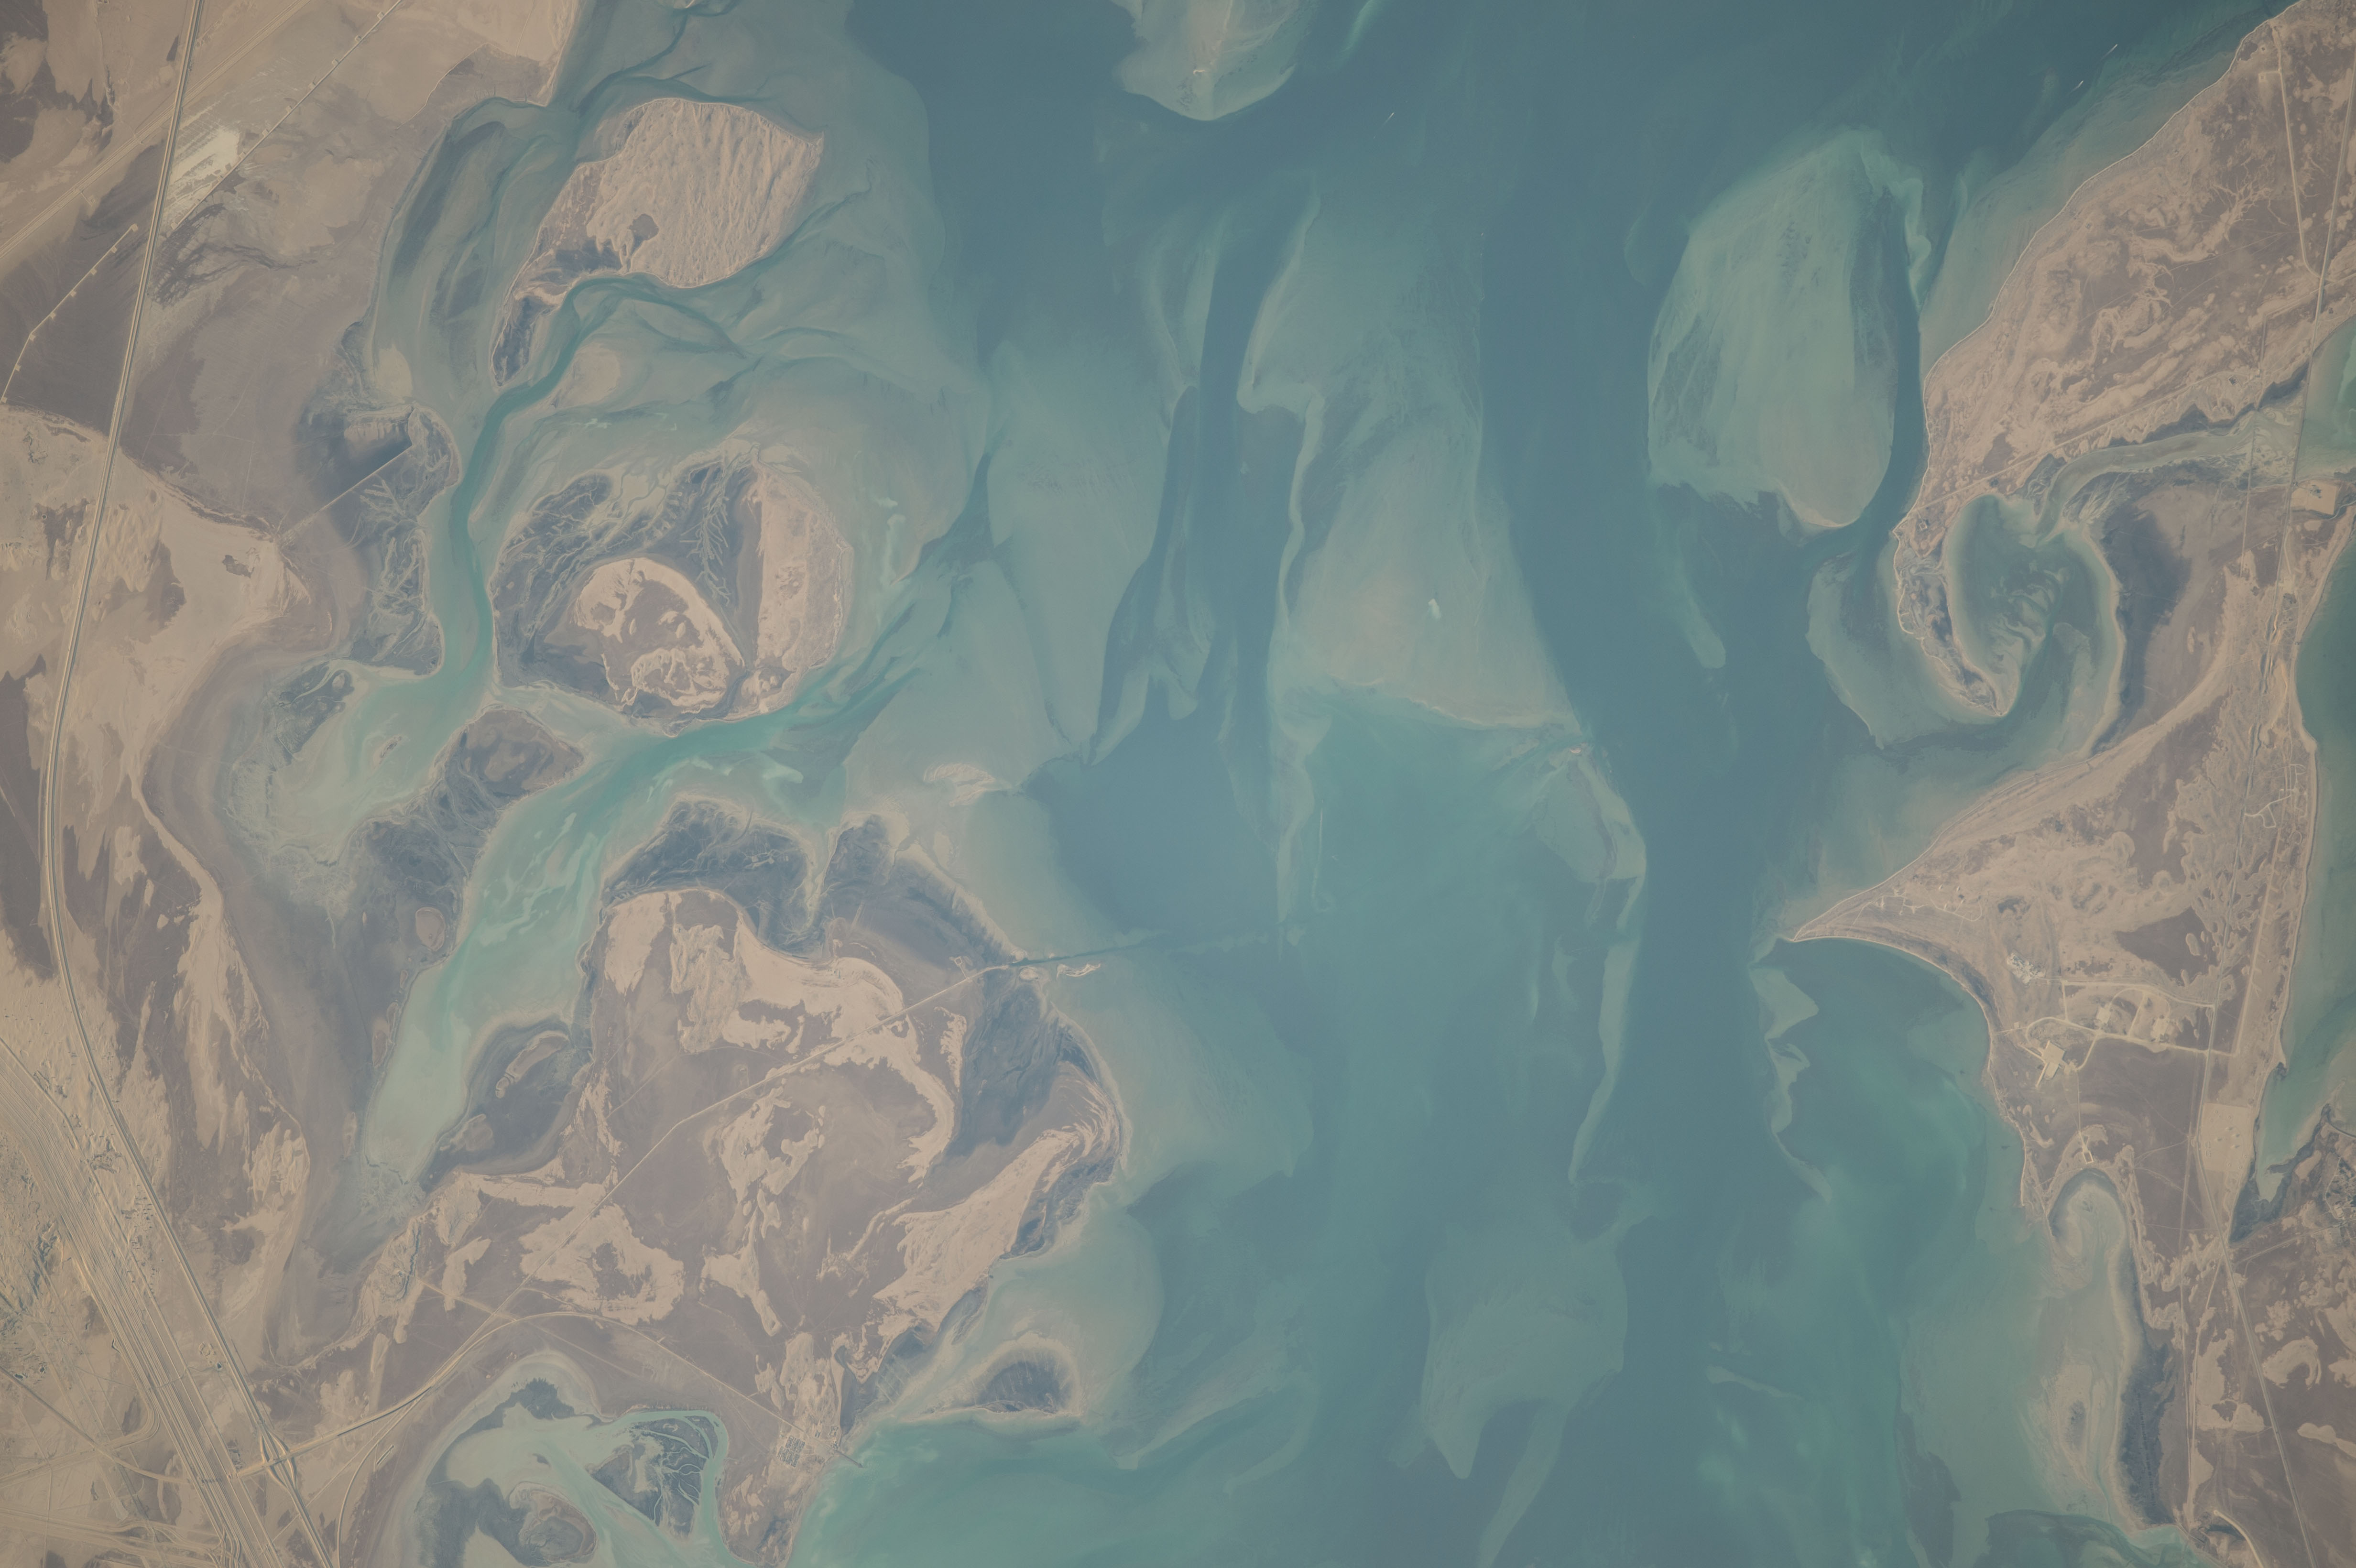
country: SAUDI ARABIA
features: AL JUBAIL SAUDI ARABIA,ABU ALI ISLAND,AL BATINAH ISLAND,PERSIAN GULF
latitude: 27.2
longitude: 49.4
